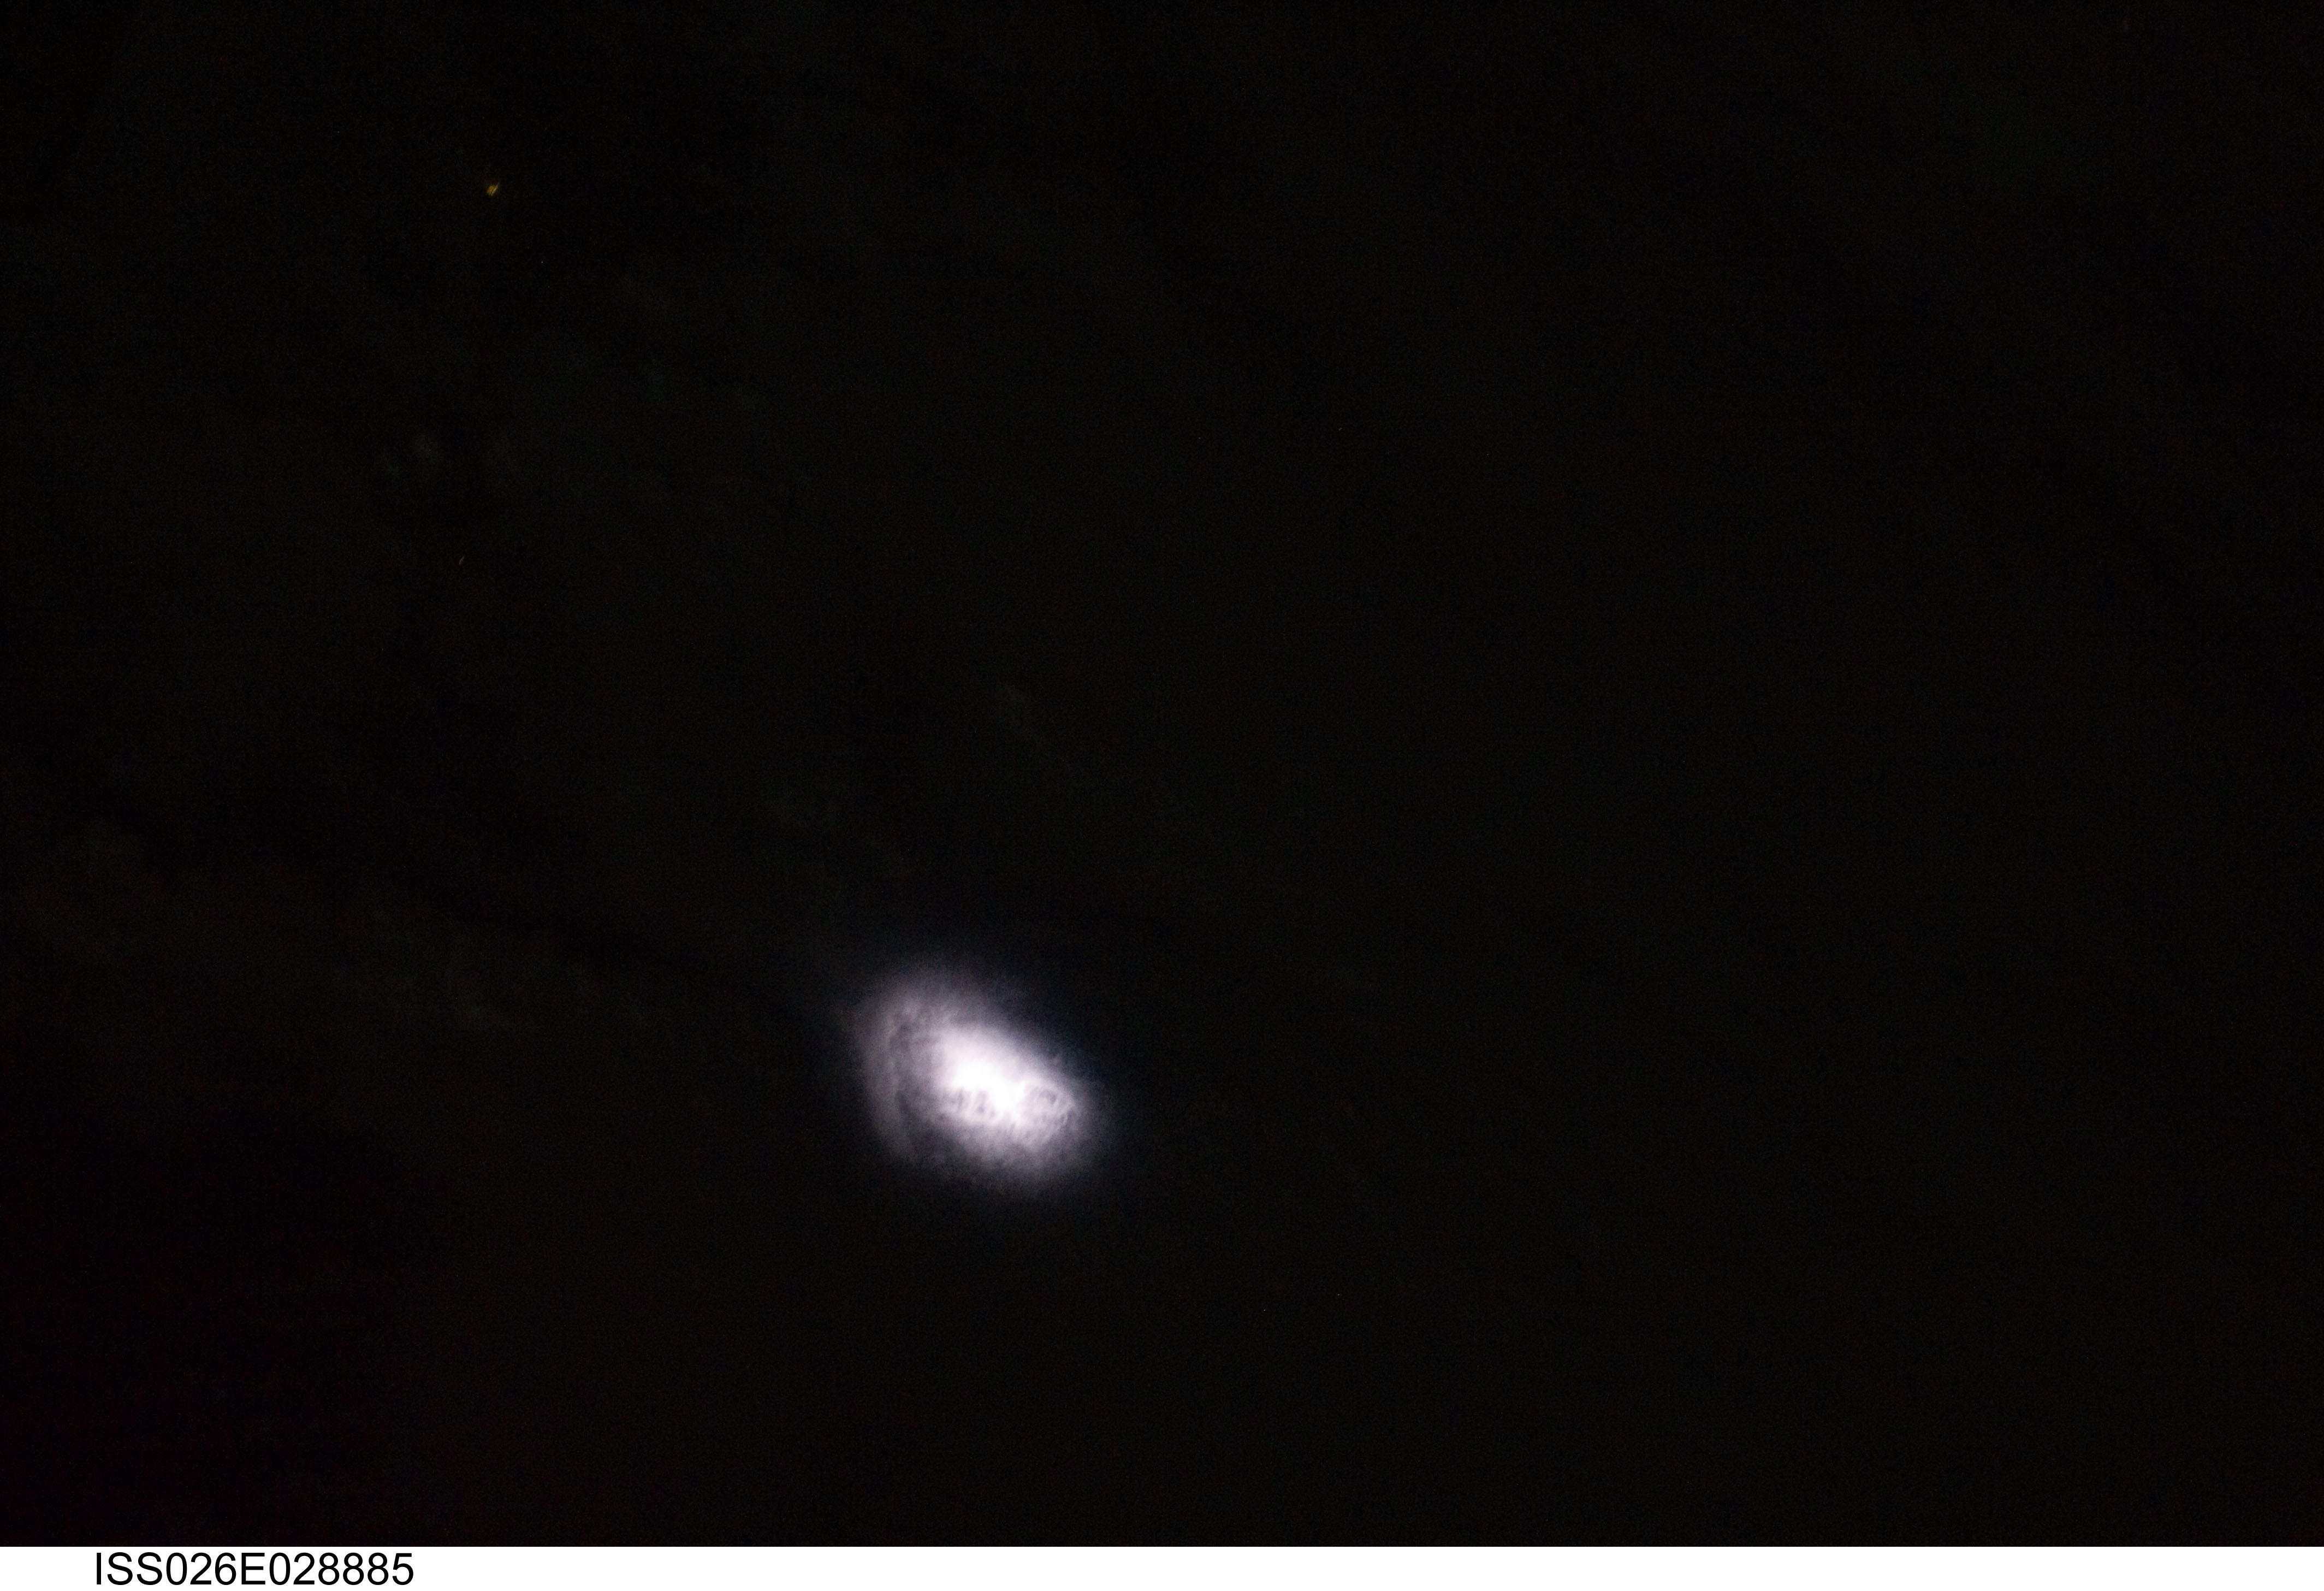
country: MEDITERRANEAN SEA
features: LIGHTNING IN CLOUDS AT NIGHT
